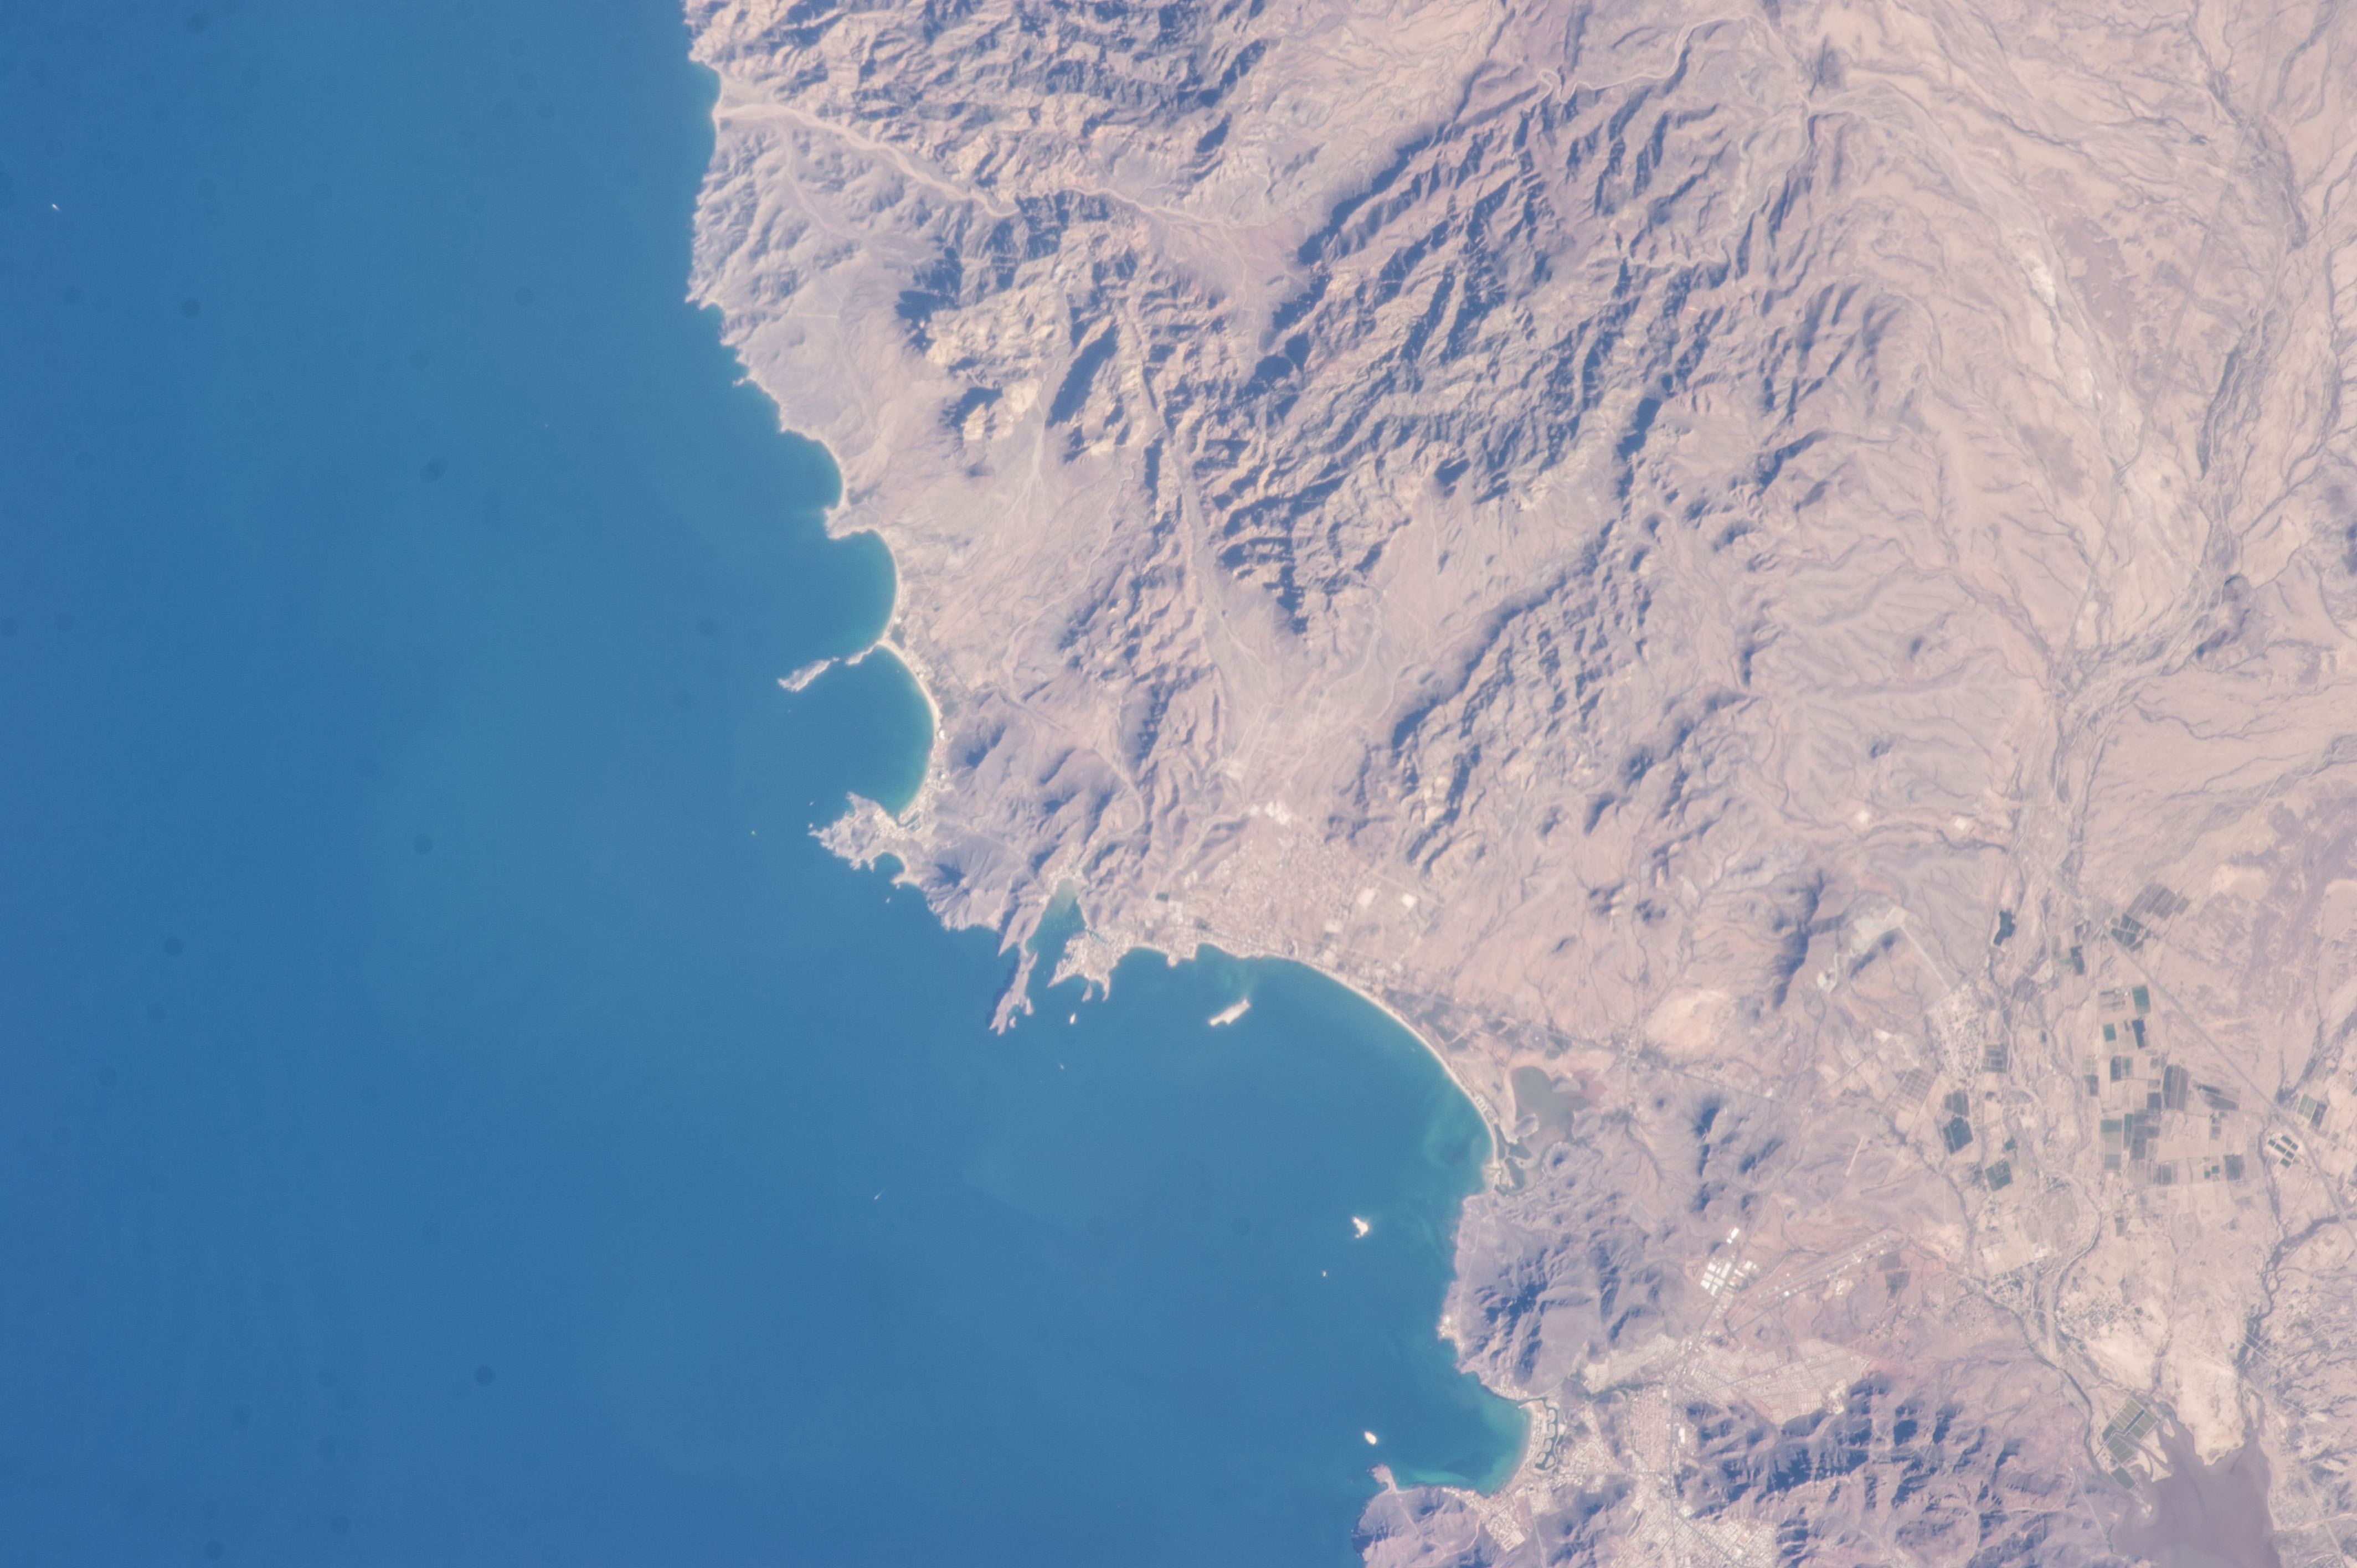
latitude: 28.0
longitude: -111.1
